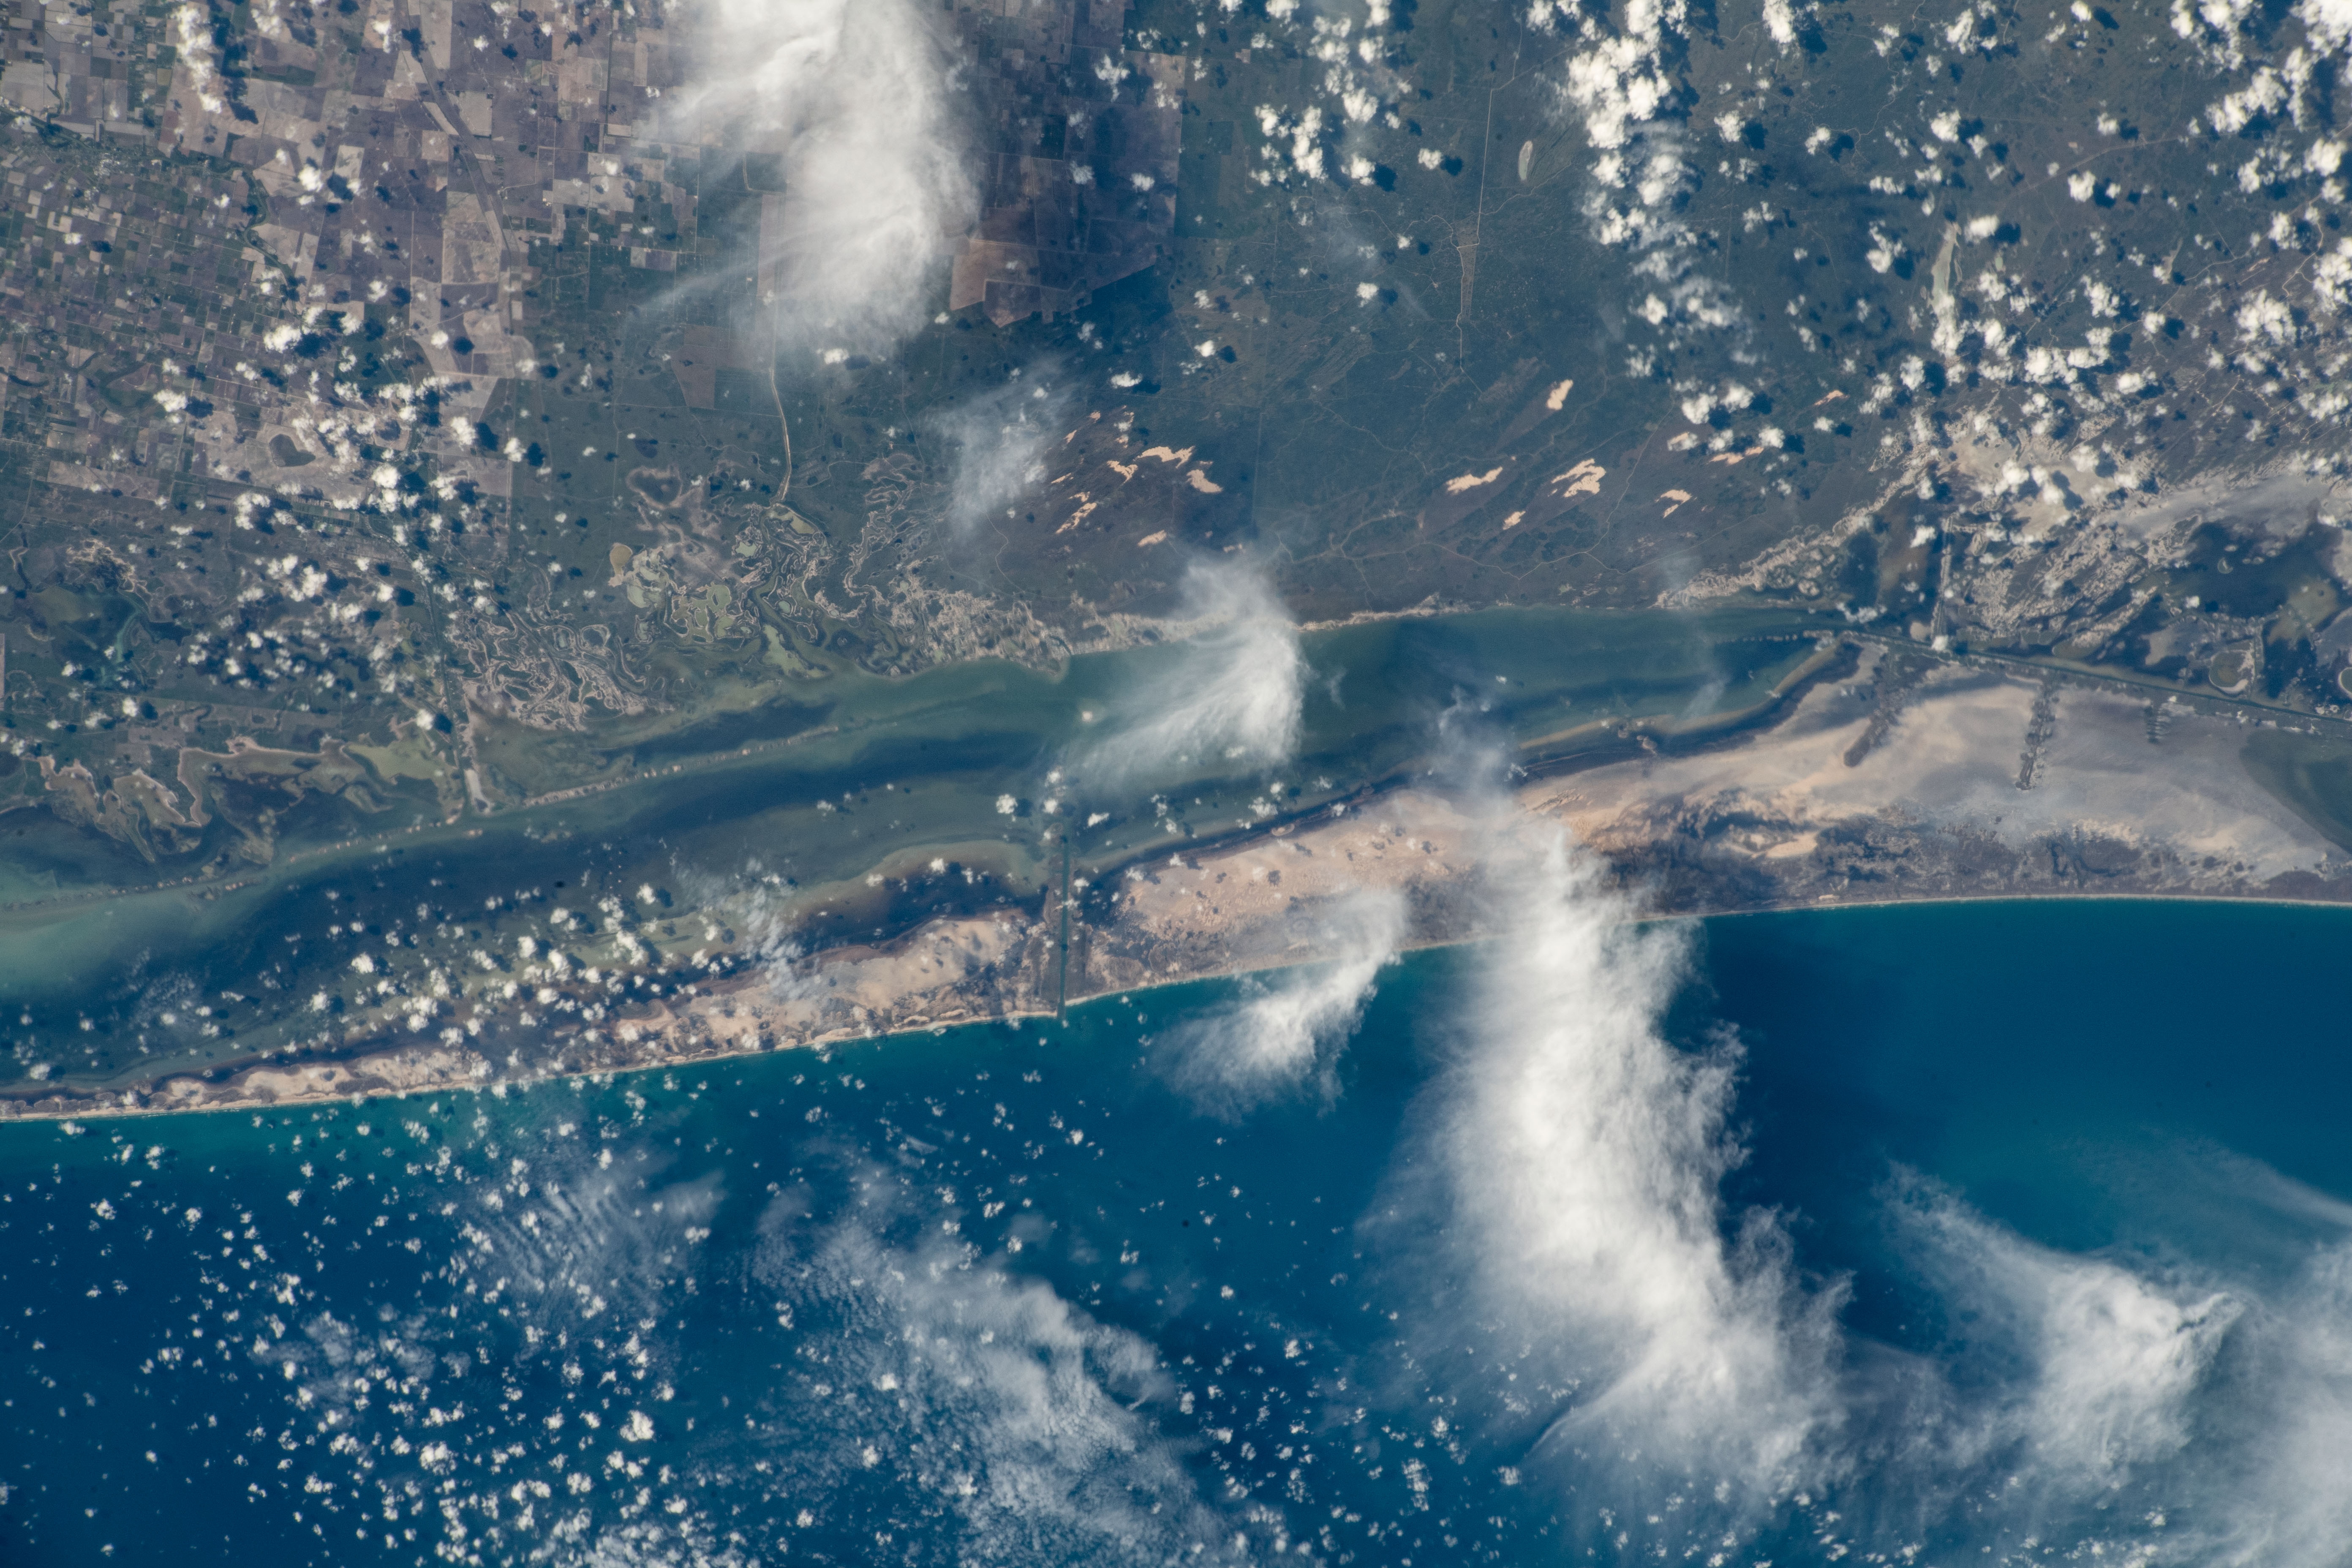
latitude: 26.6
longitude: -97.4
